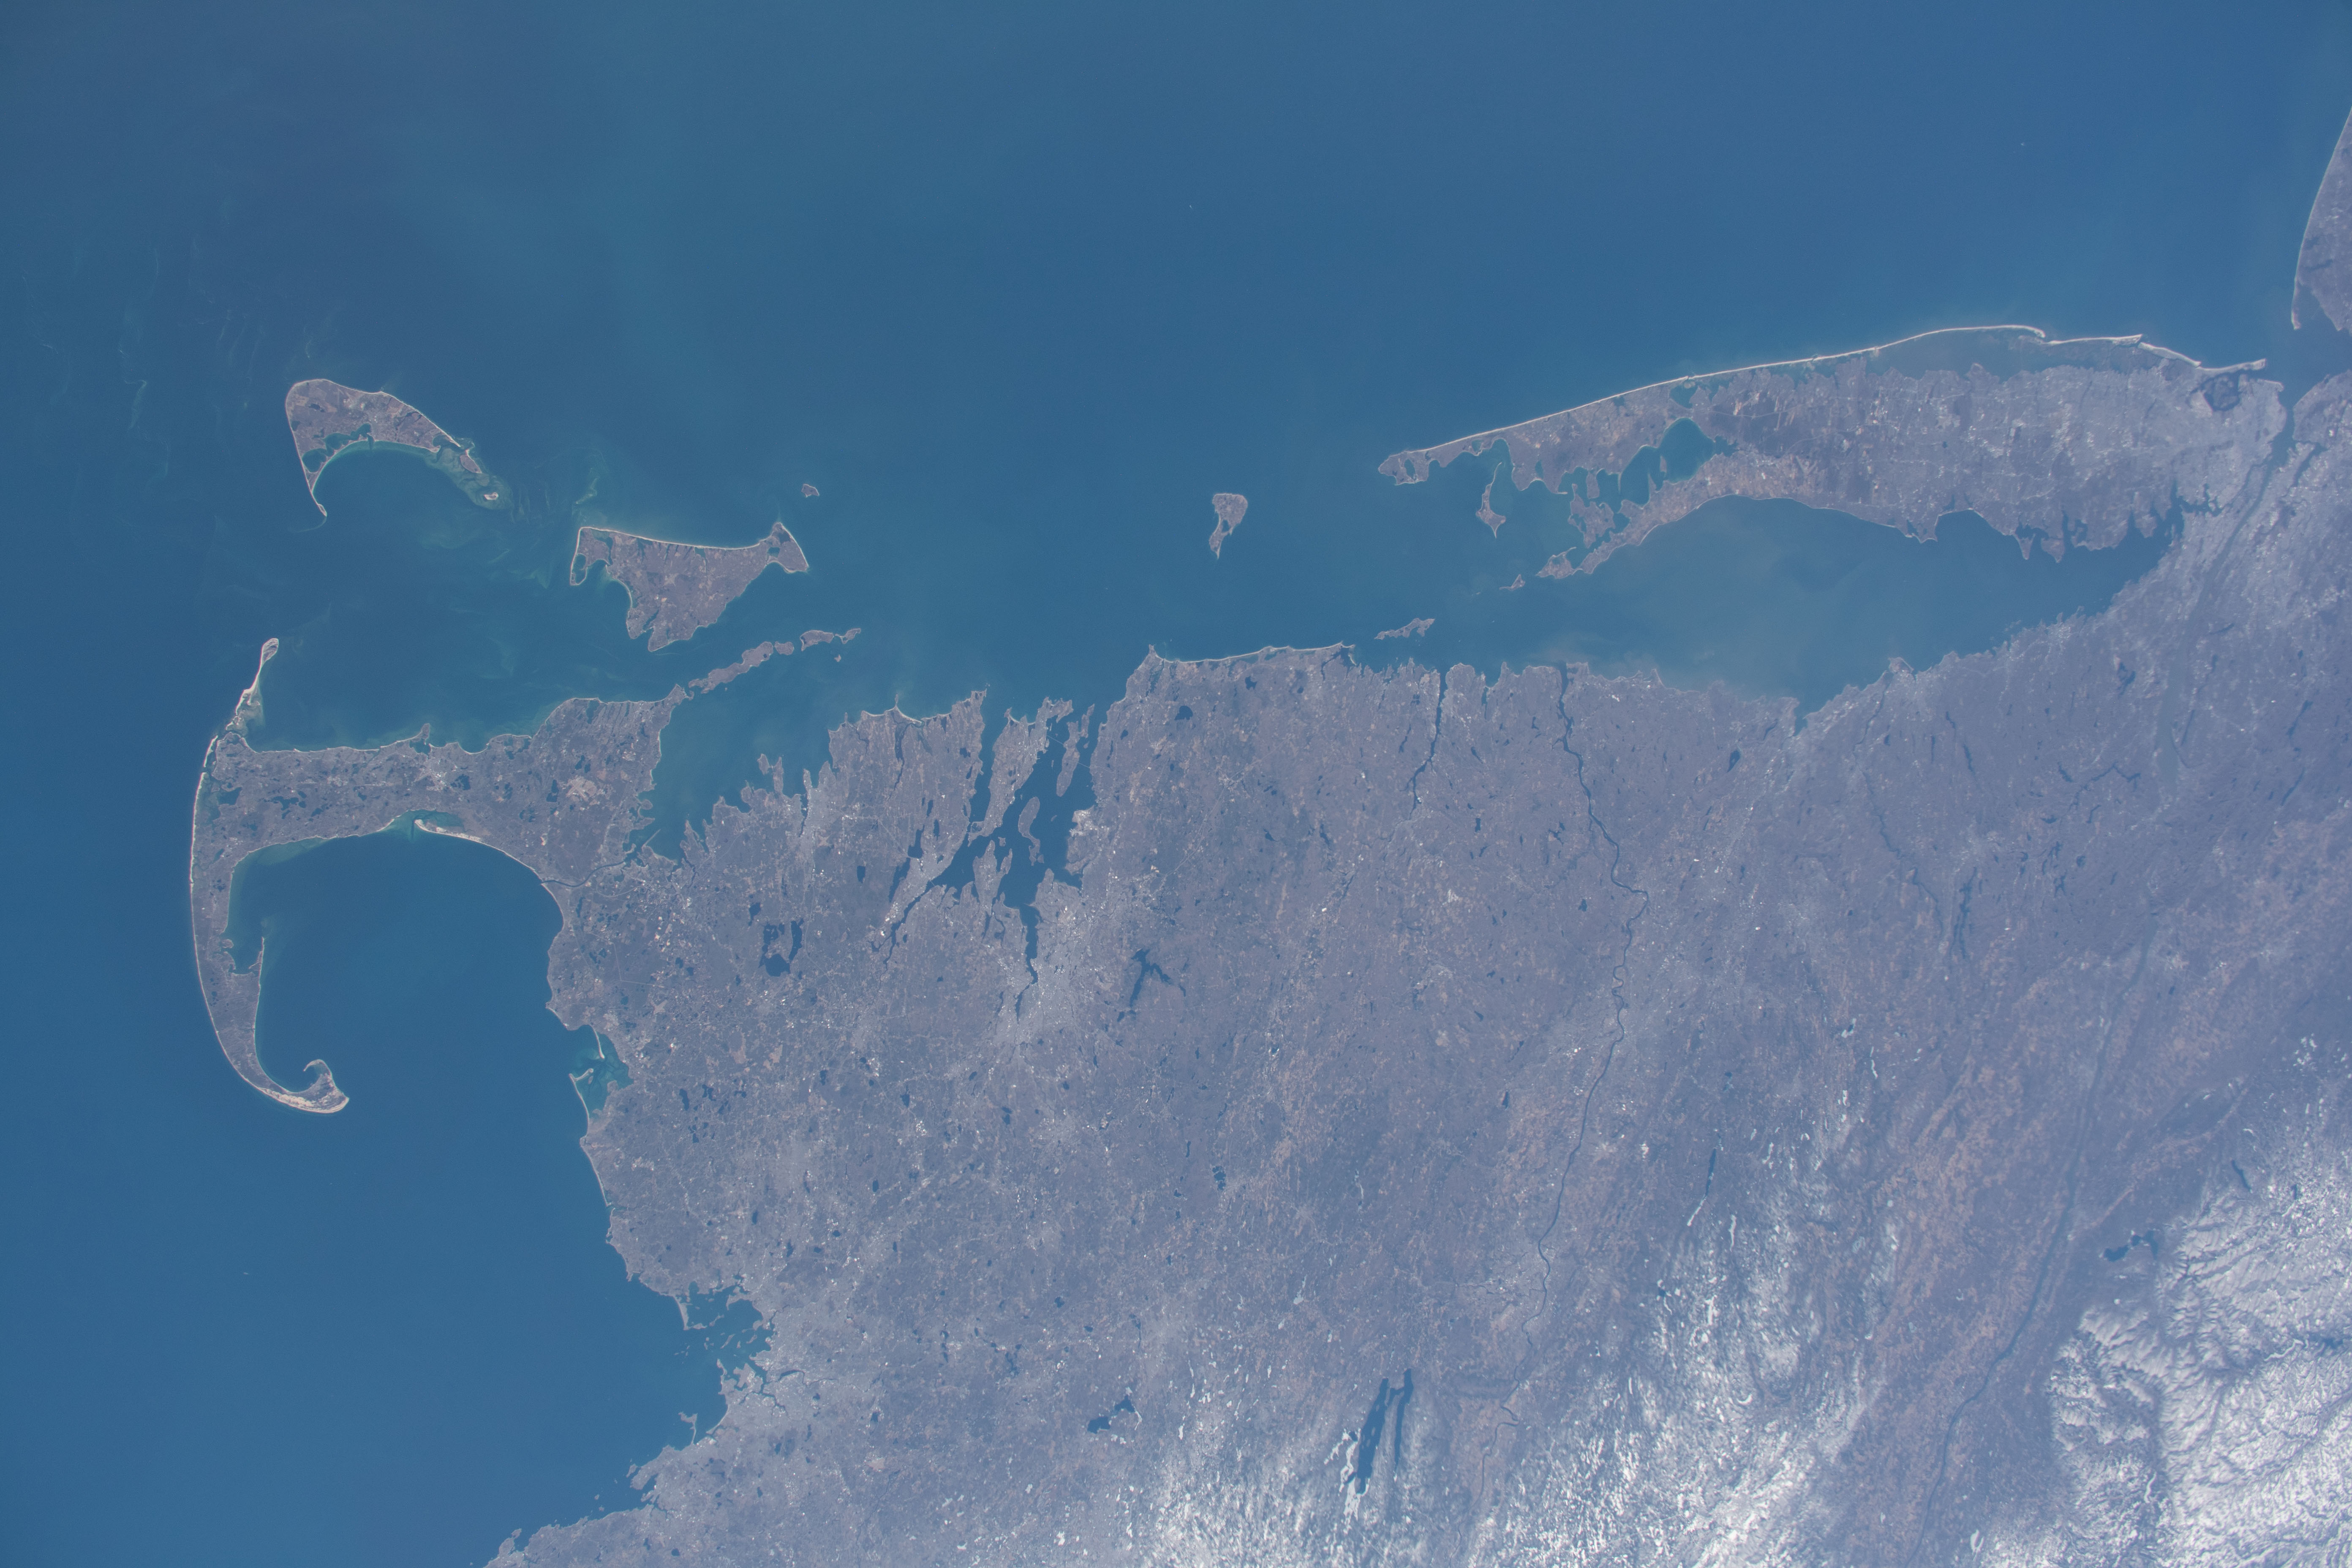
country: USA-RHODE ISLAND
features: PROVIDENCE, BOSTON, NEWPORT, BUZZARDS BAY, ATLANTIC OCEAN, NANTUCKET, PLYMOUTH, CAPE COD BAY, SPRINGFIELD
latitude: 41.5
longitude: -71.5
